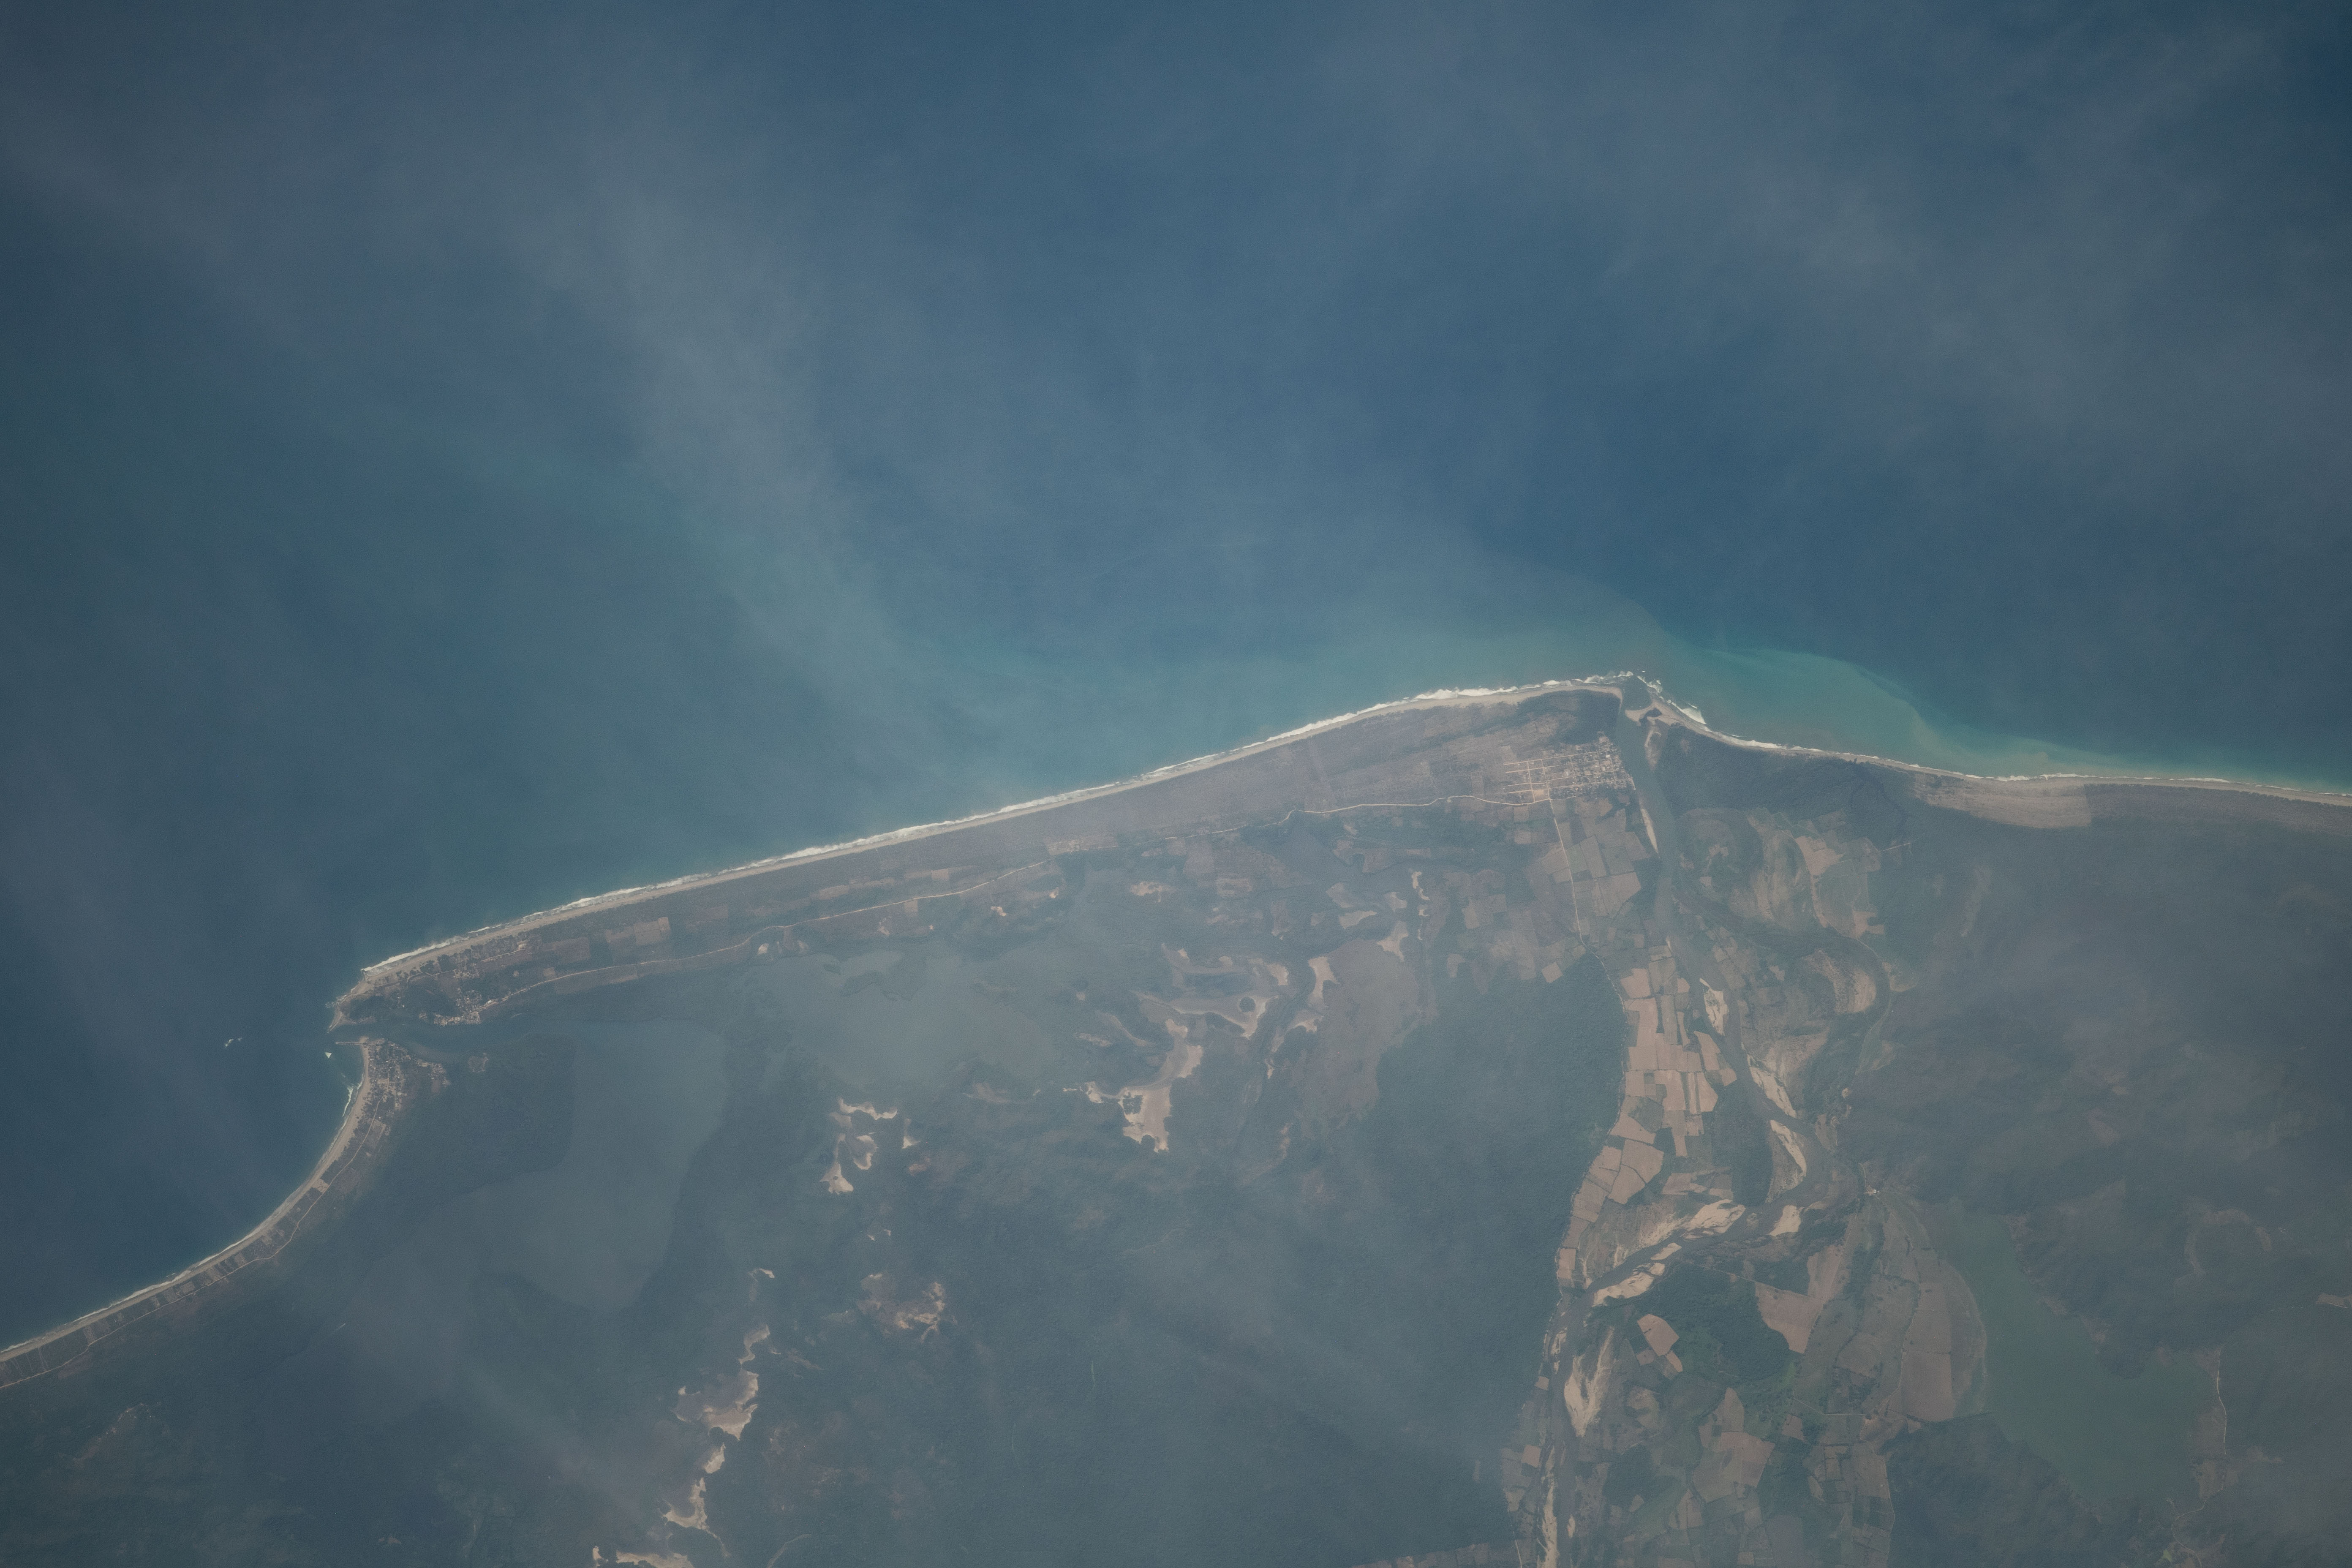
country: MEXICO
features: LAGUNA DA CHACAHUA
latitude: 16.0
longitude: -97.8
